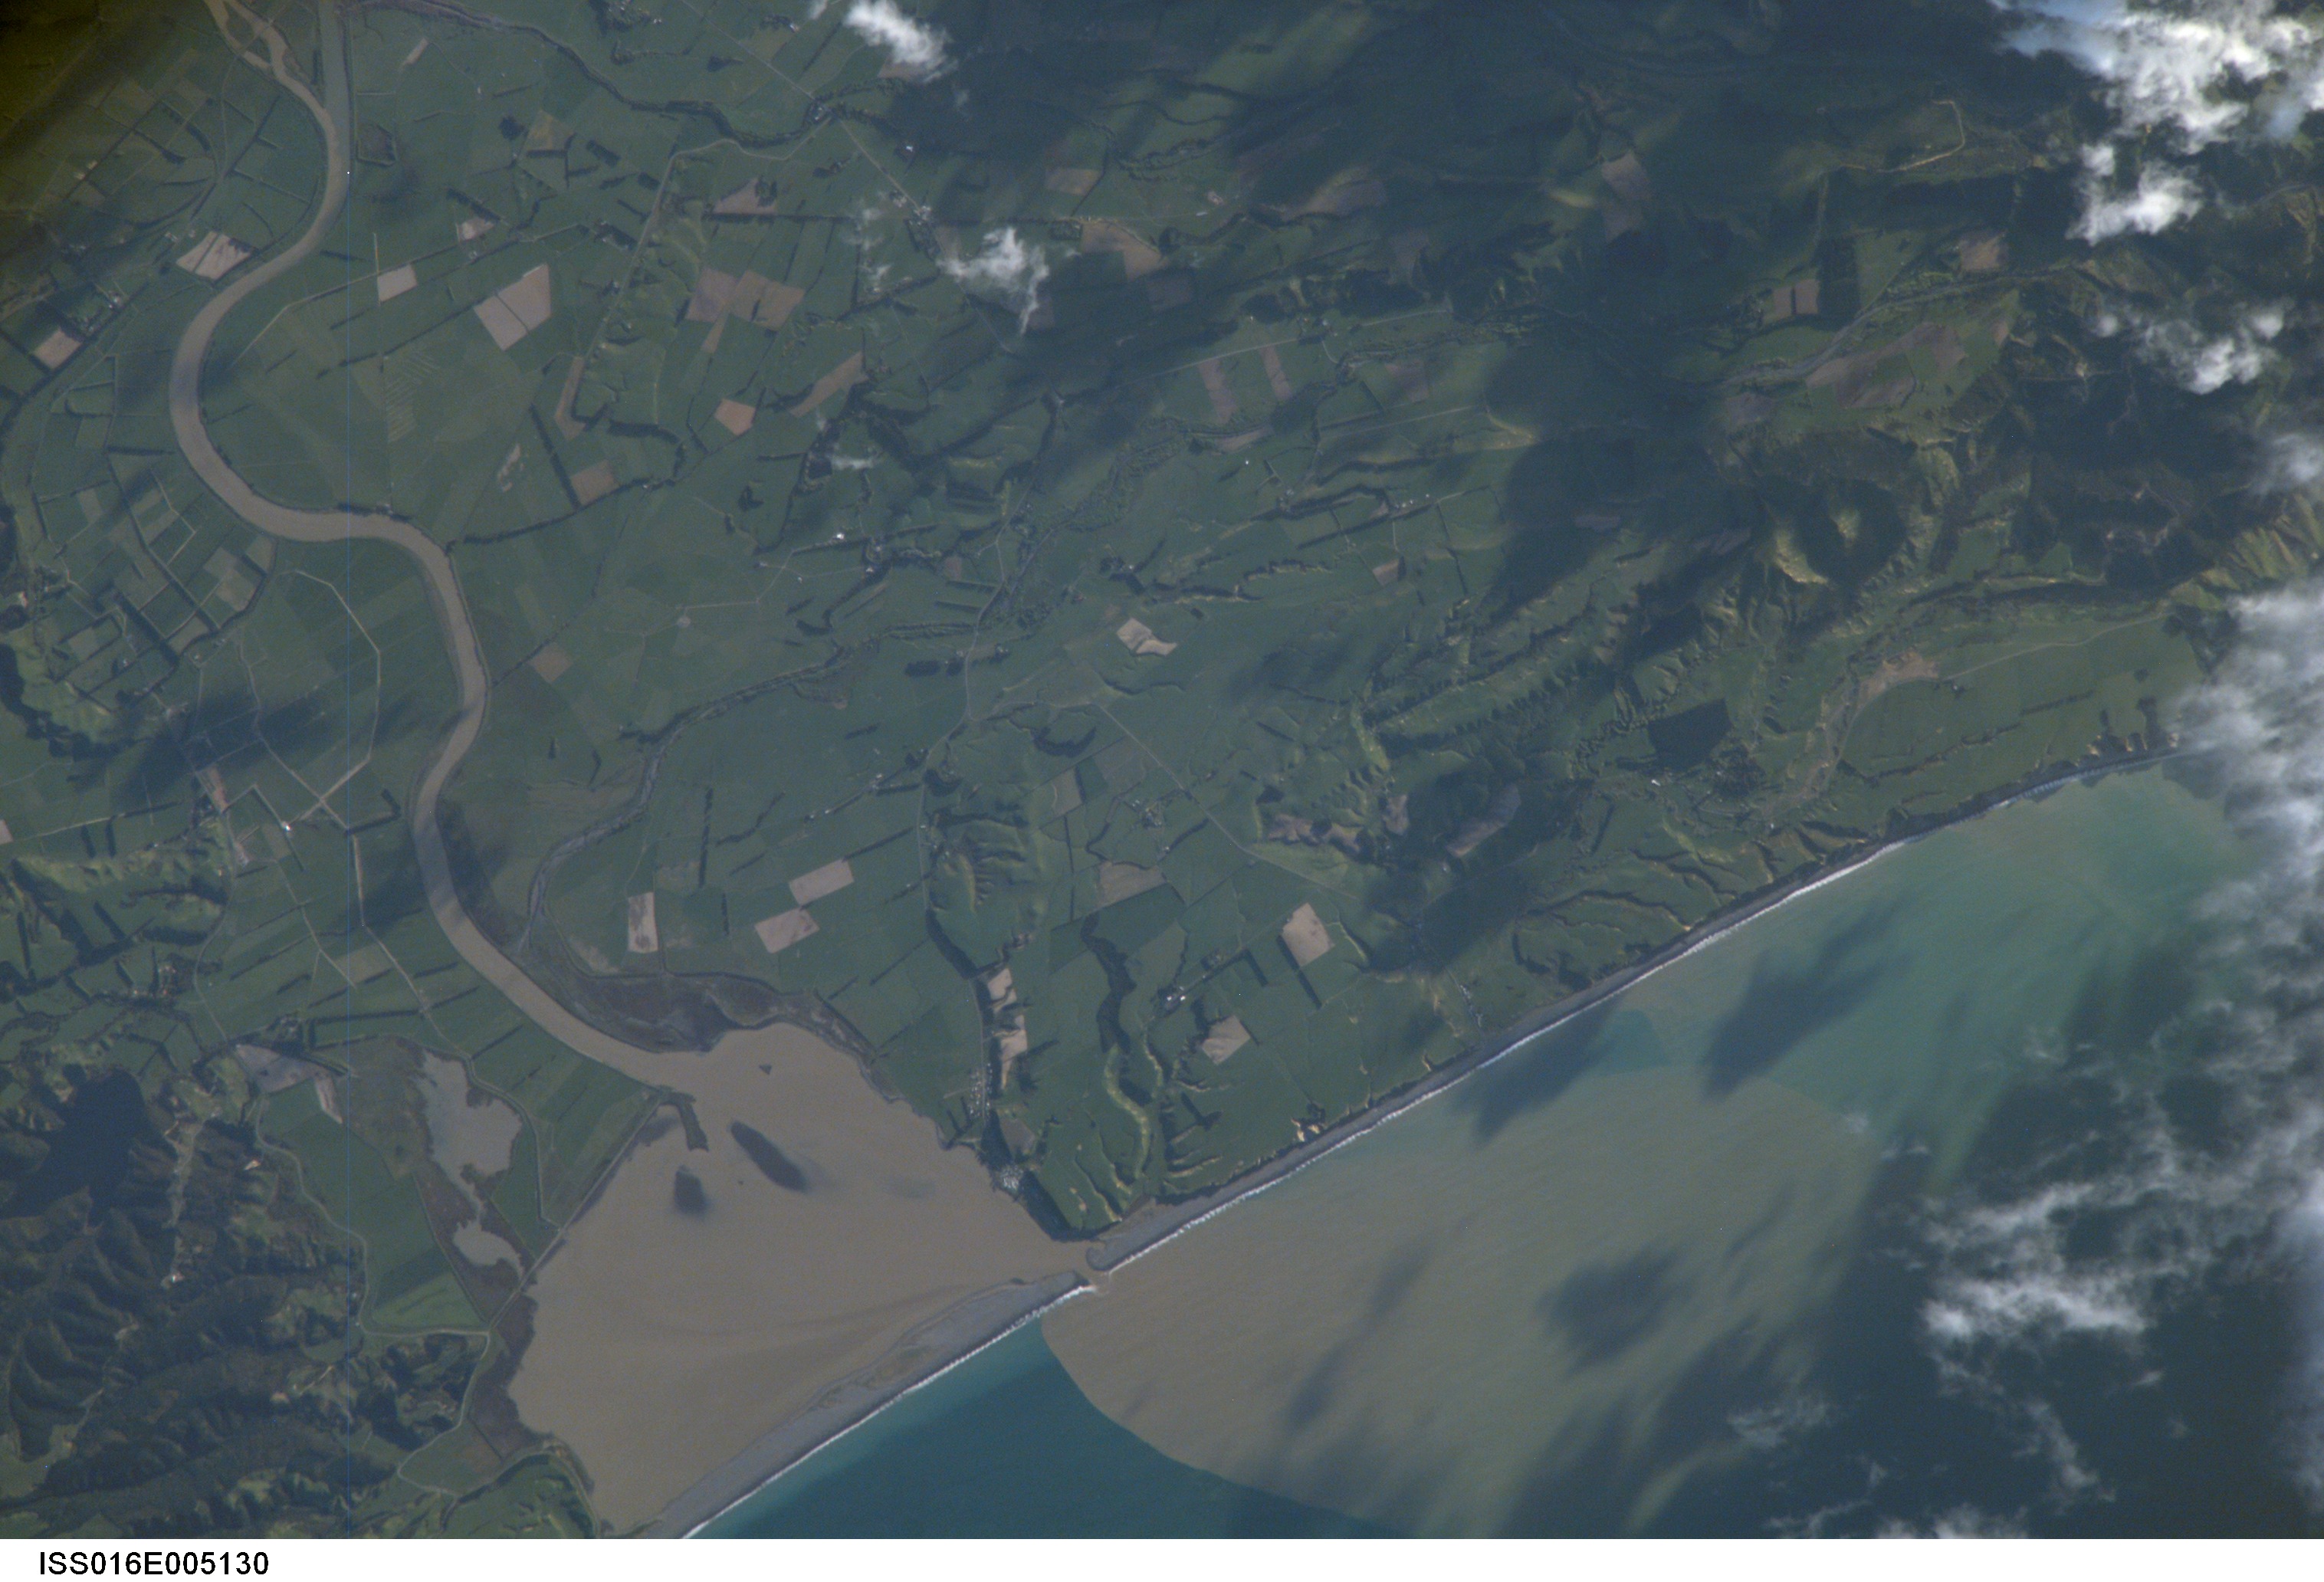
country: NEW ZEALAND-NI
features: PALLISER BAY, LAKE FERRY
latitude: -41.3
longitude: 175.2
